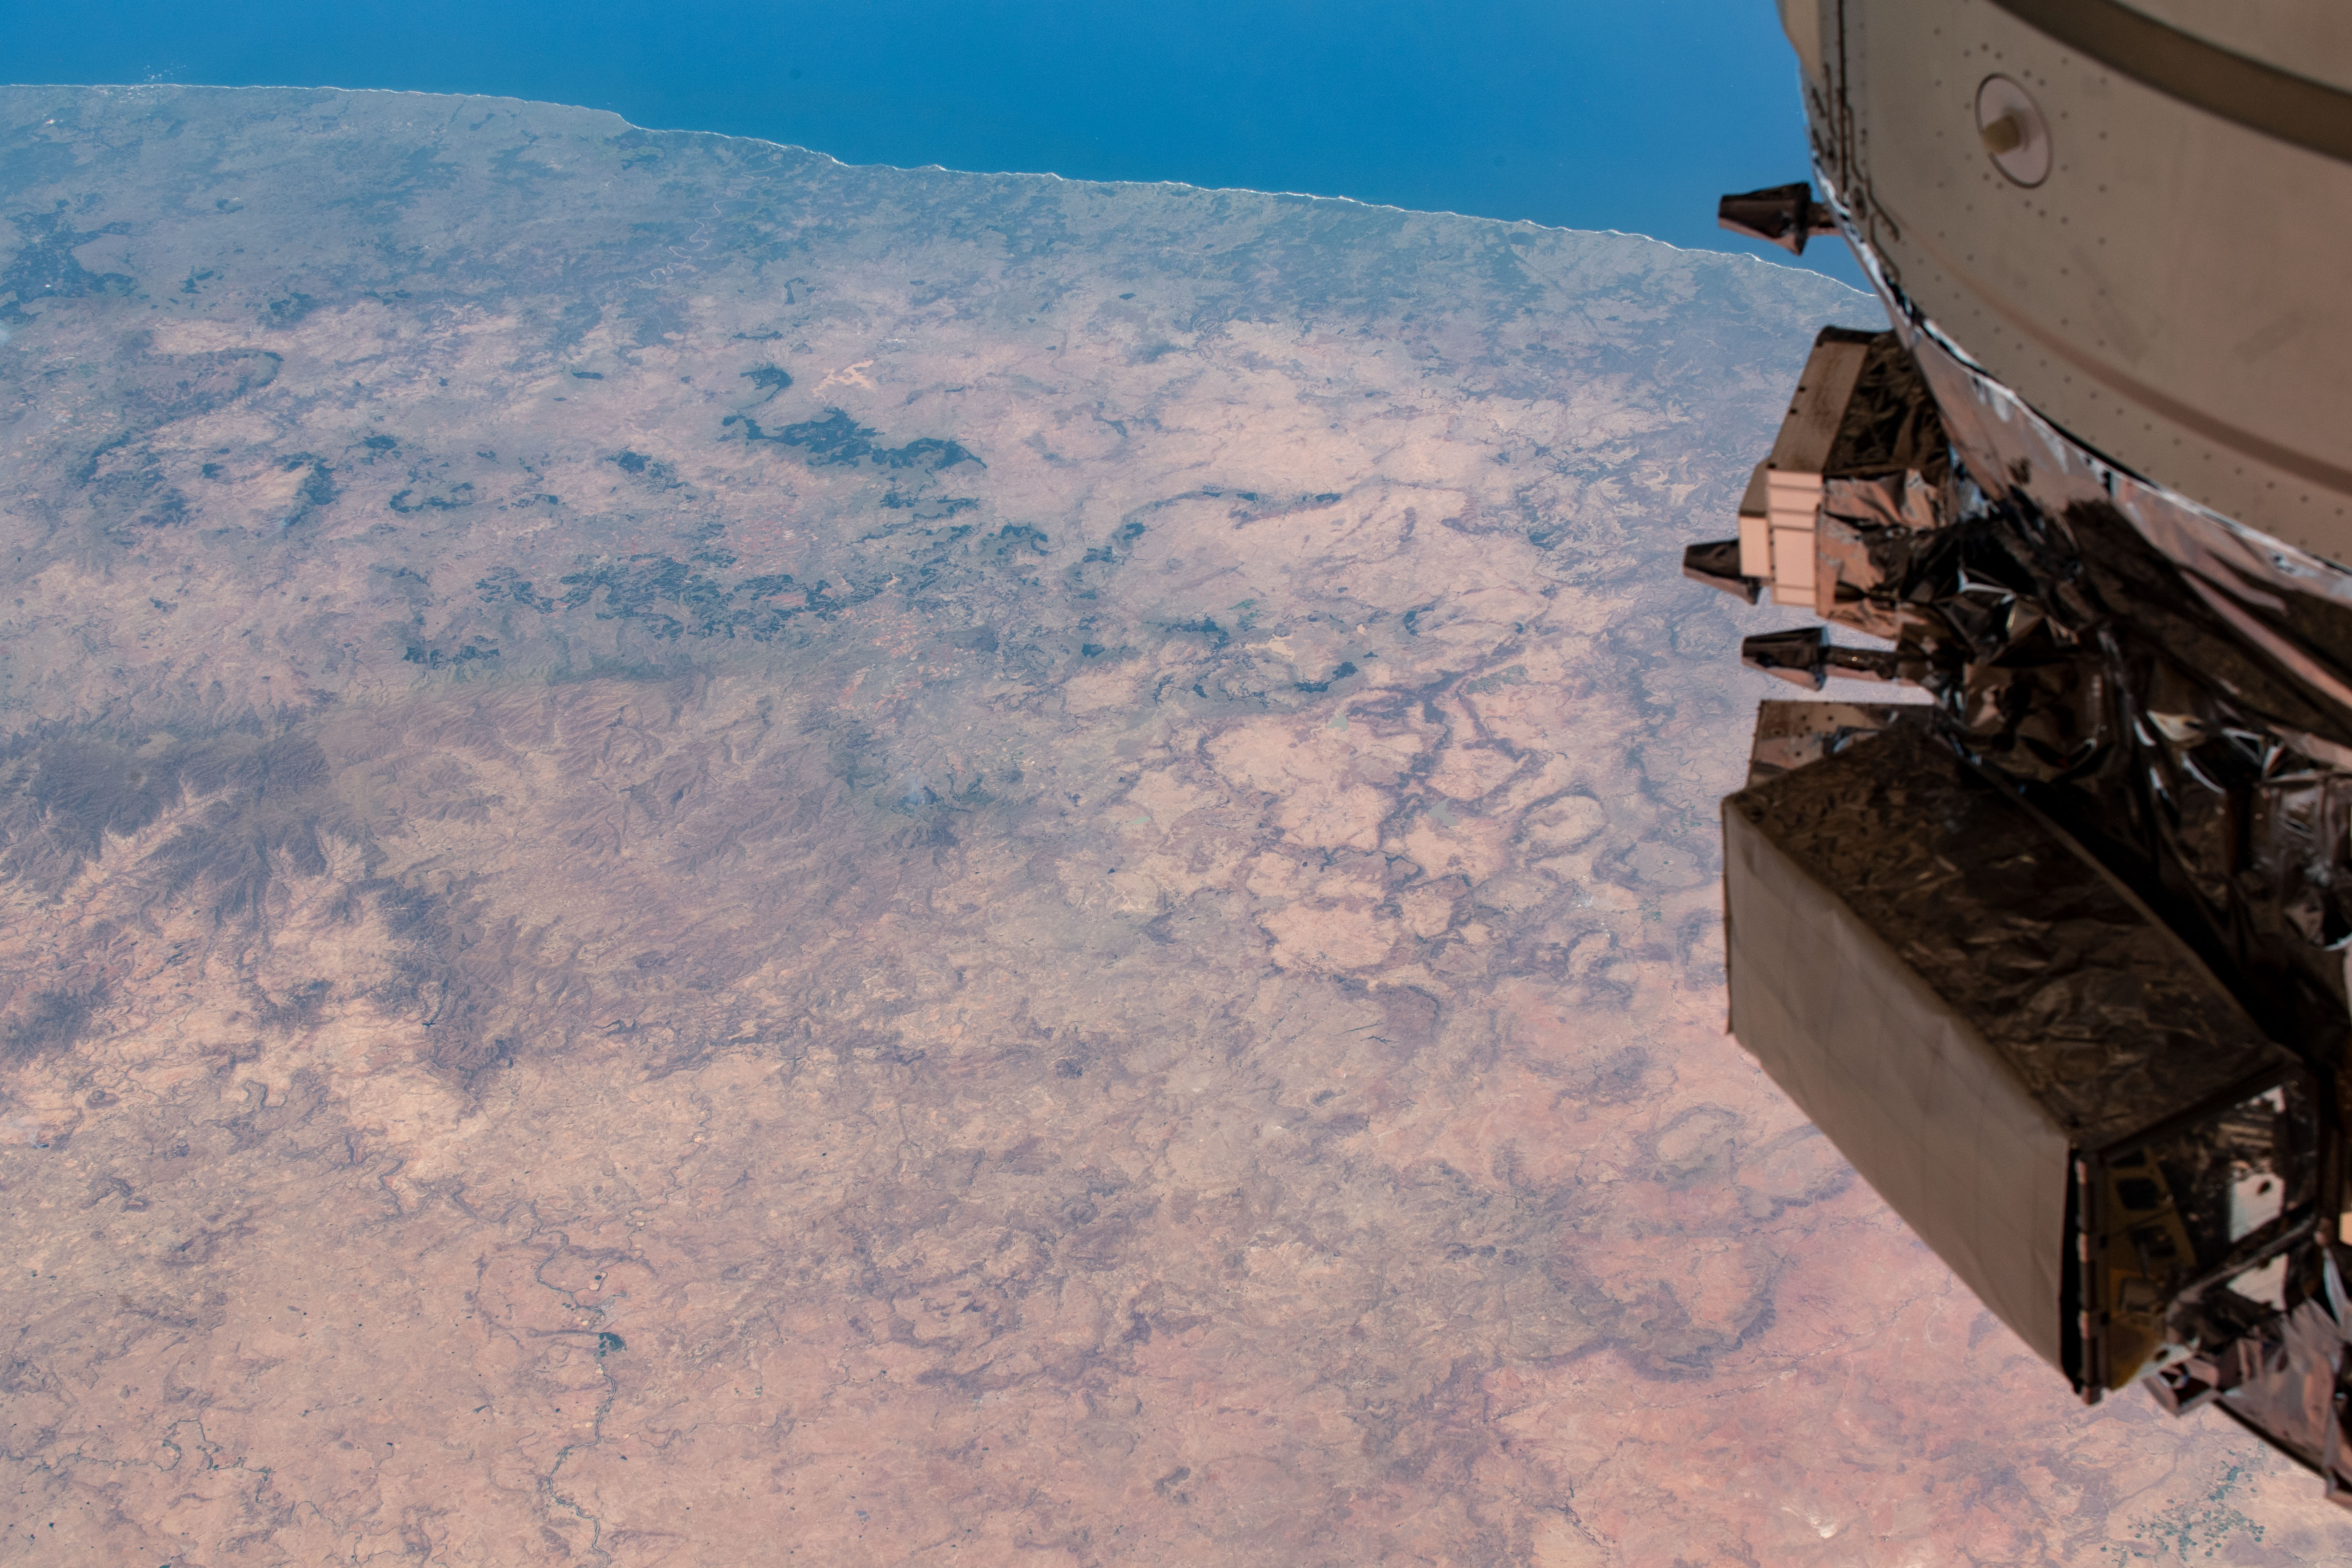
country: REPUBLIC SOUTH AFRICA
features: SOUTH AFRICA
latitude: -31.5
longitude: 27.0
